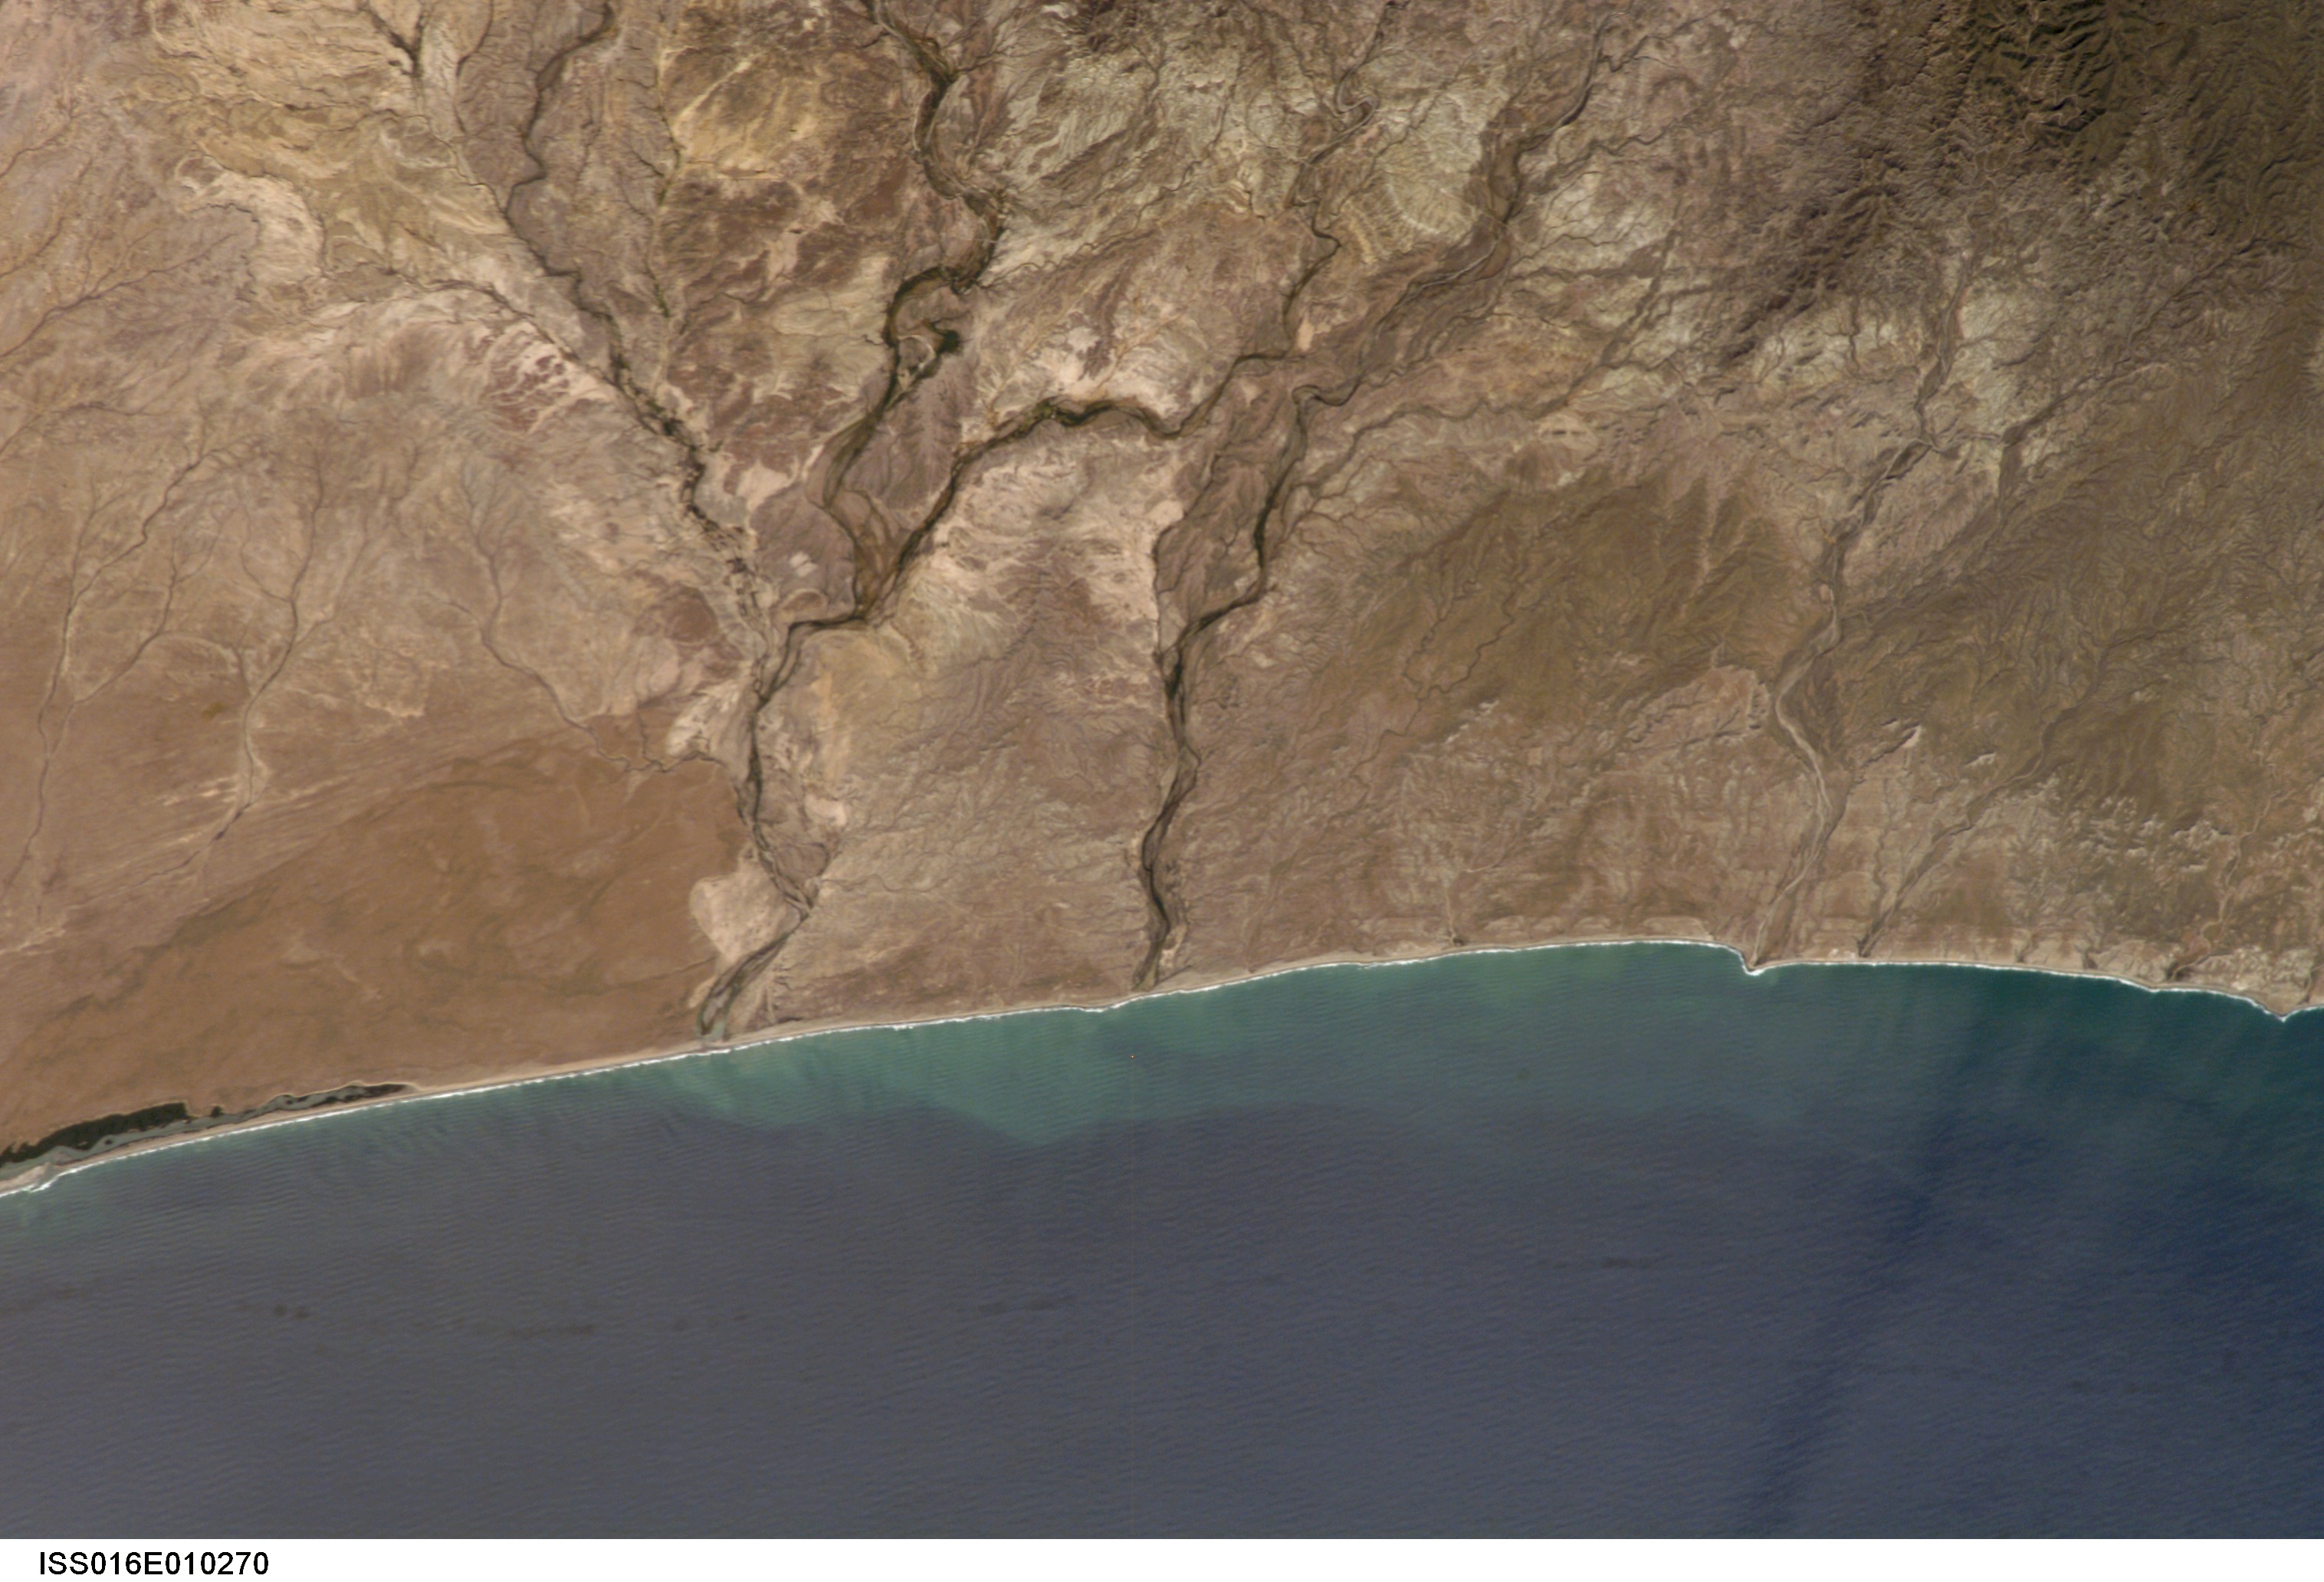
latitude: 24.0
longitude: -111.0
